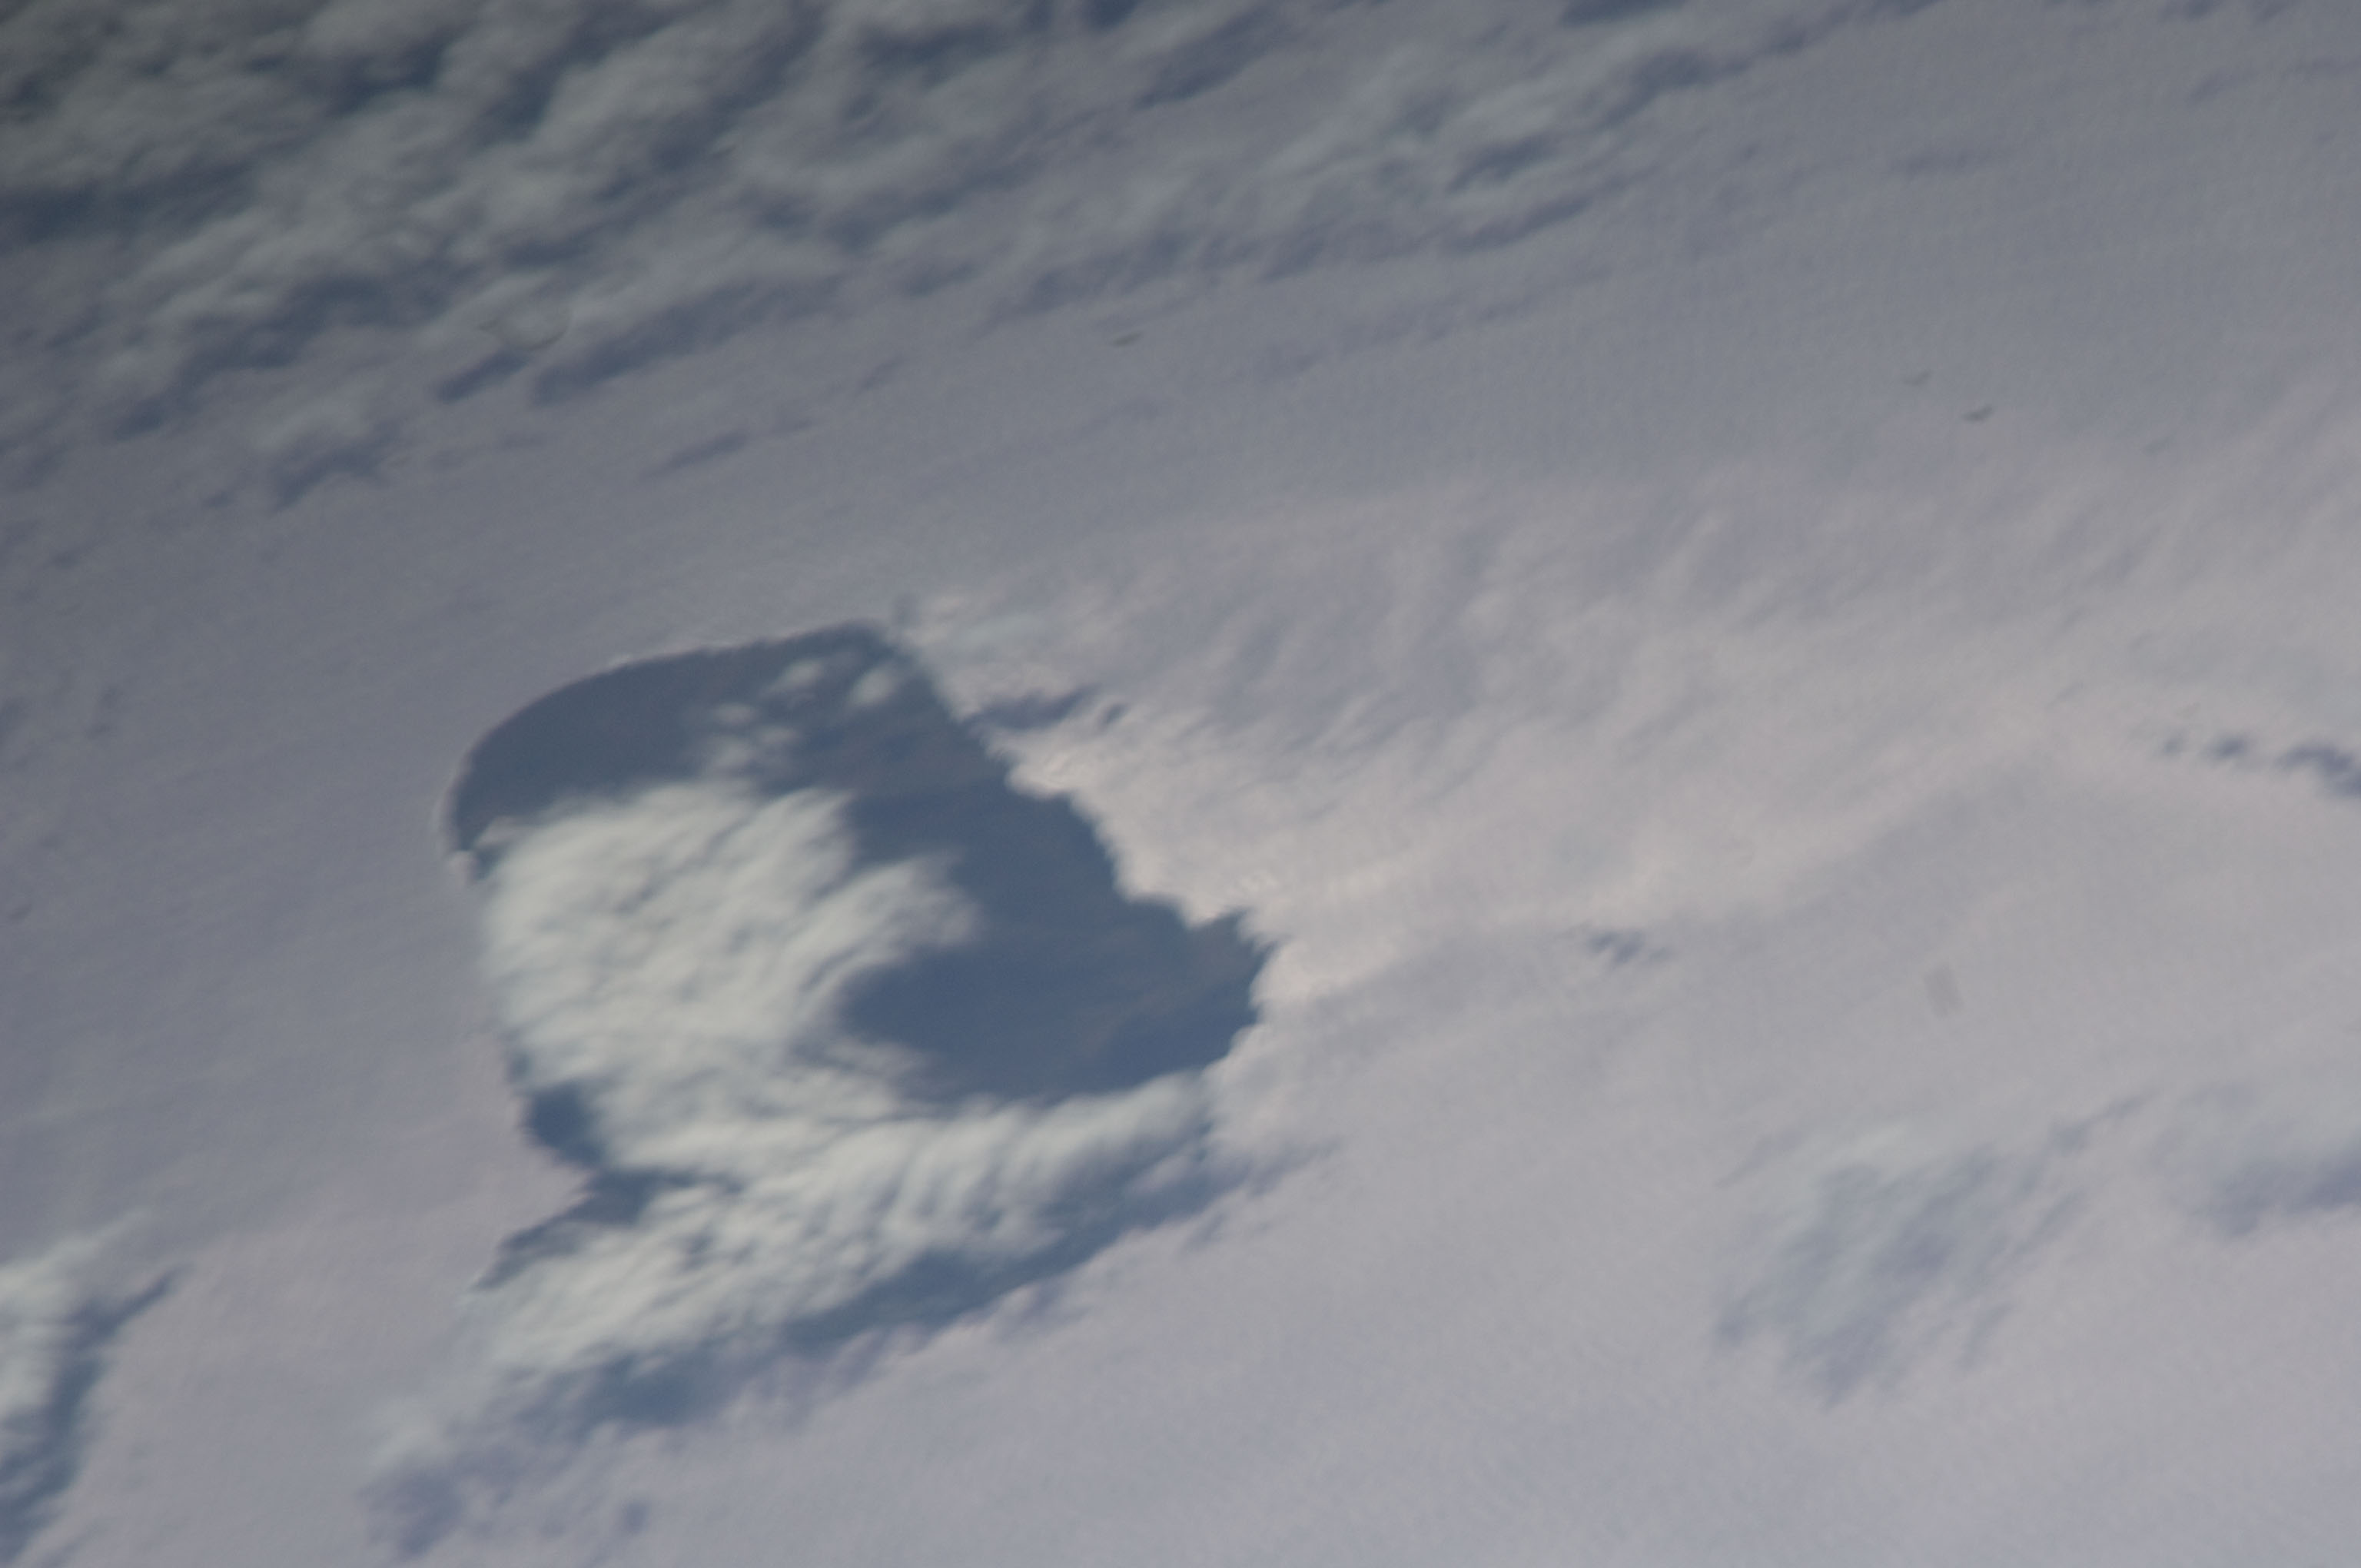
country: REPUBLIC SOUTH AFRICA
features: PRINCE EDWARD I., SOFT
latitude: -46.6
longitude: 38.0
